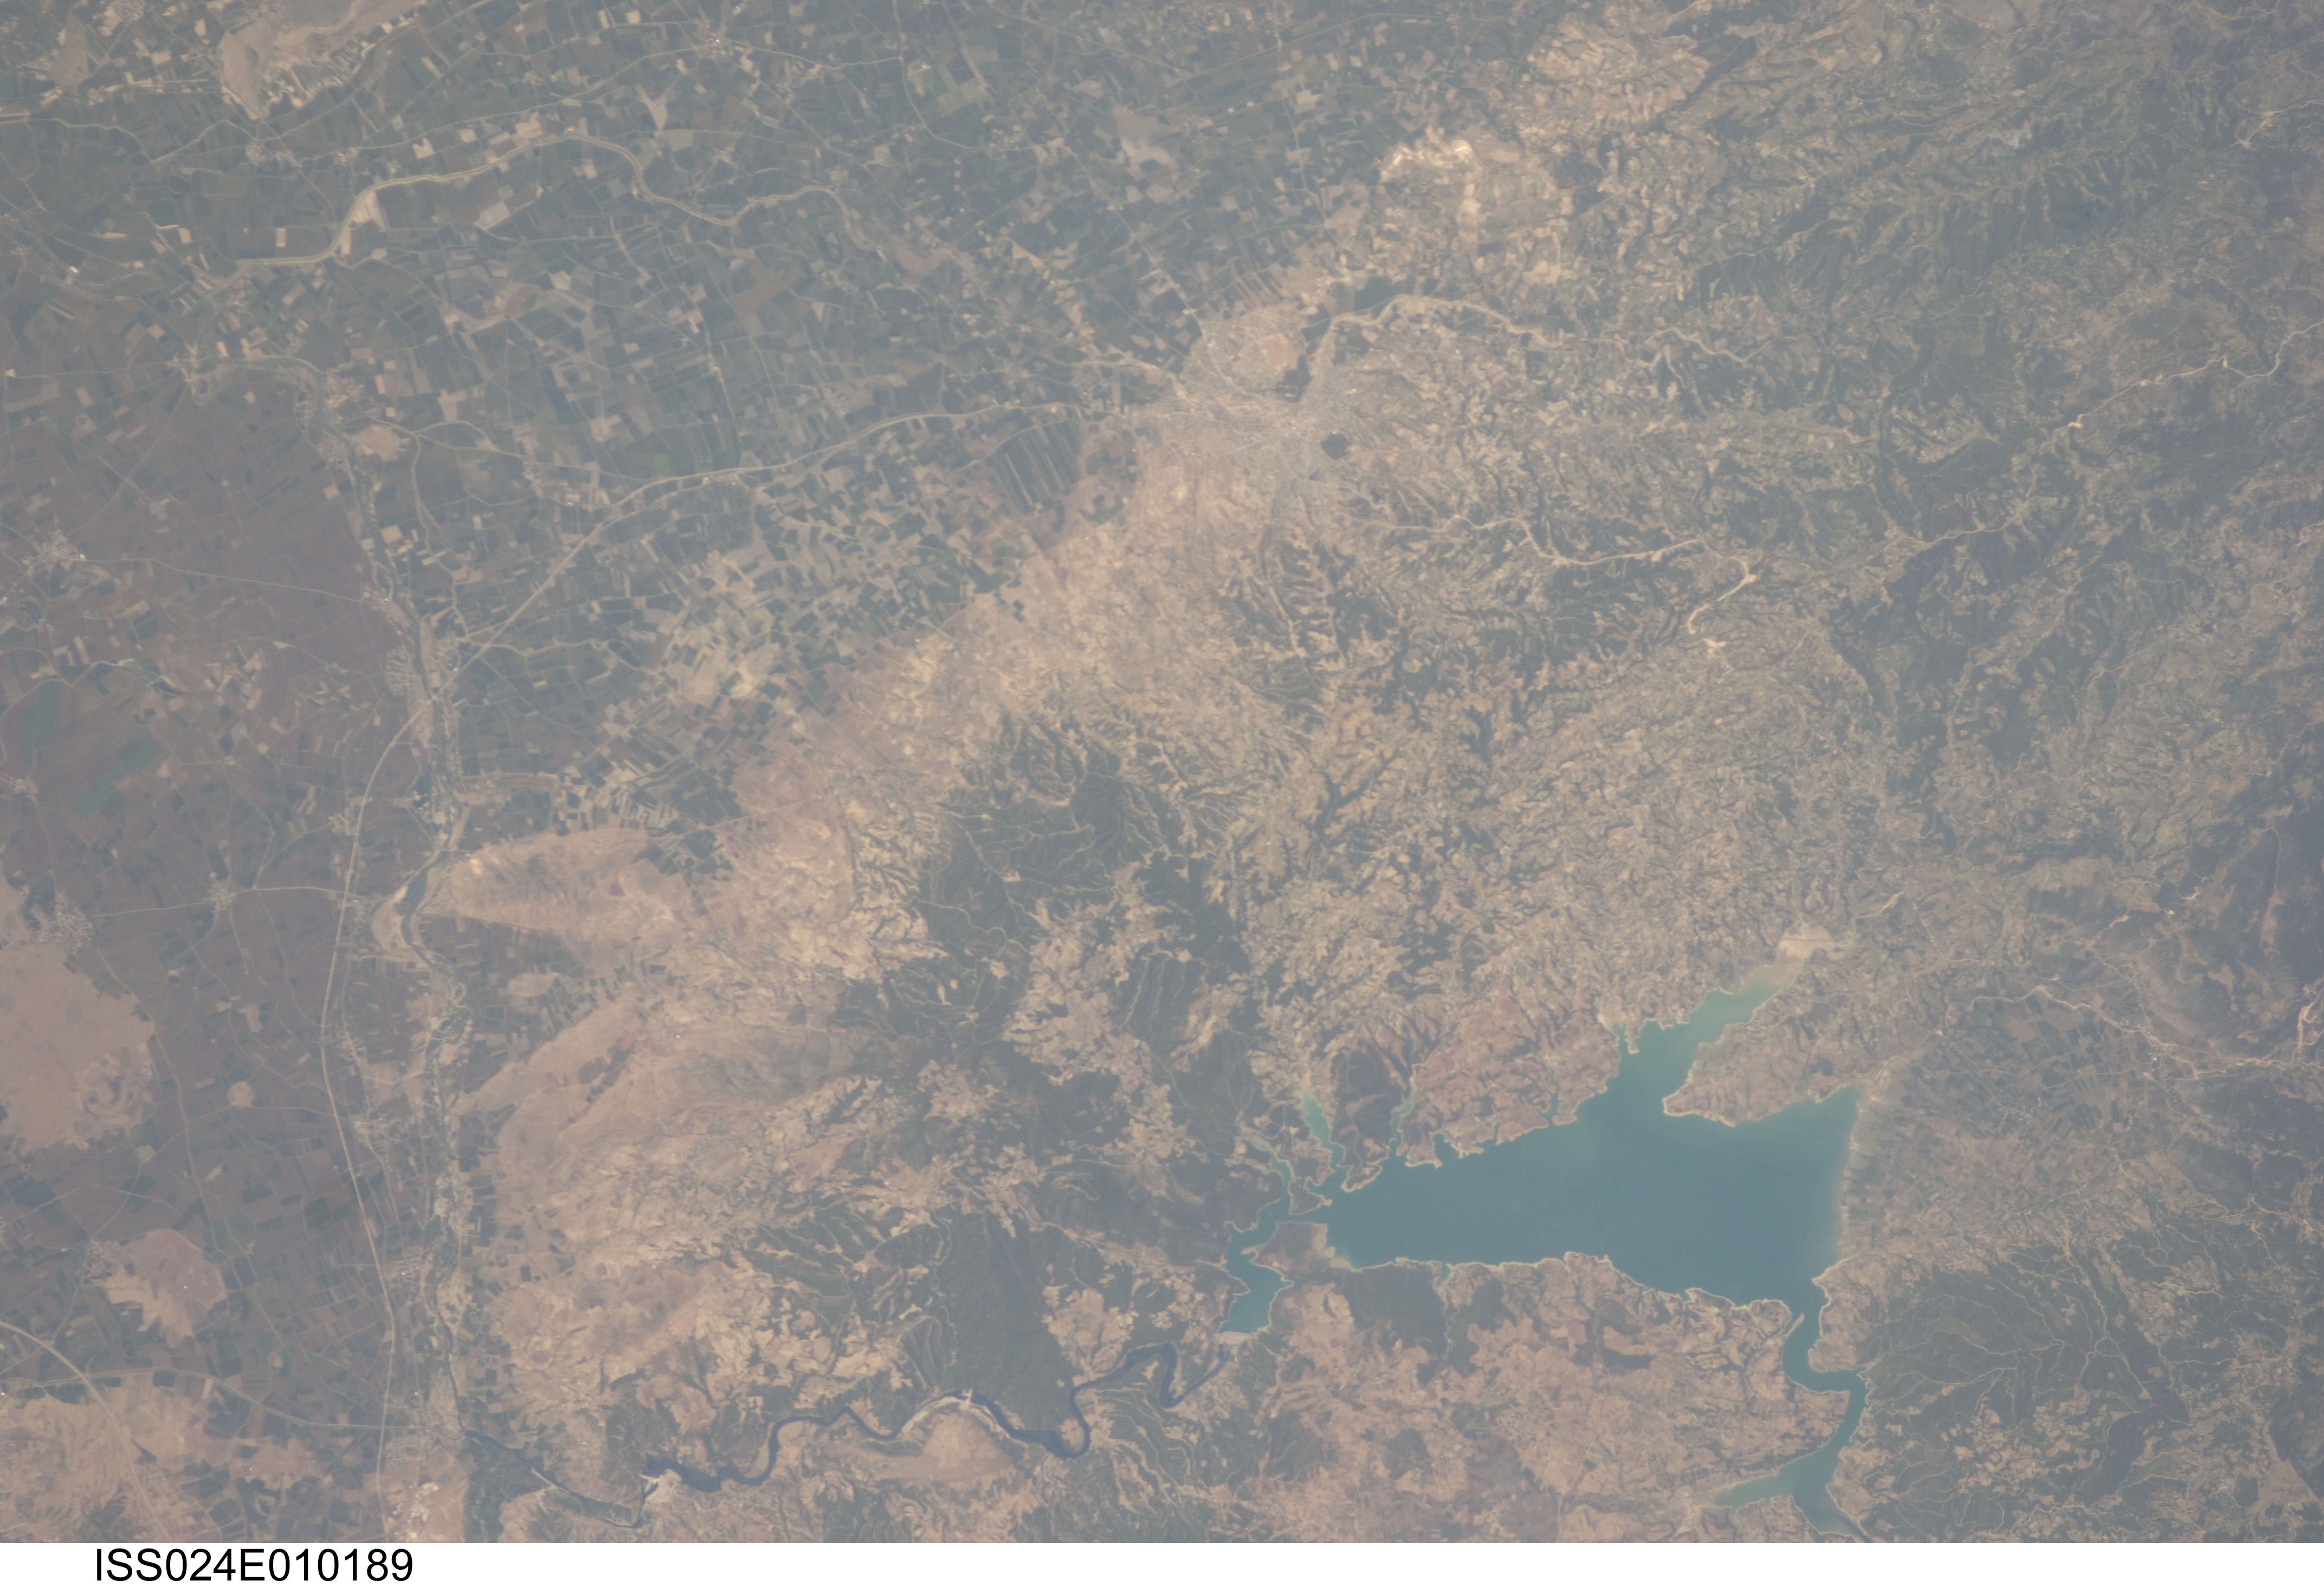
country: TURKEY
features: ASLANTAS RES., CEYHAN R., MTS., AGR.
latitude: 37.3
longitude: 36.2
